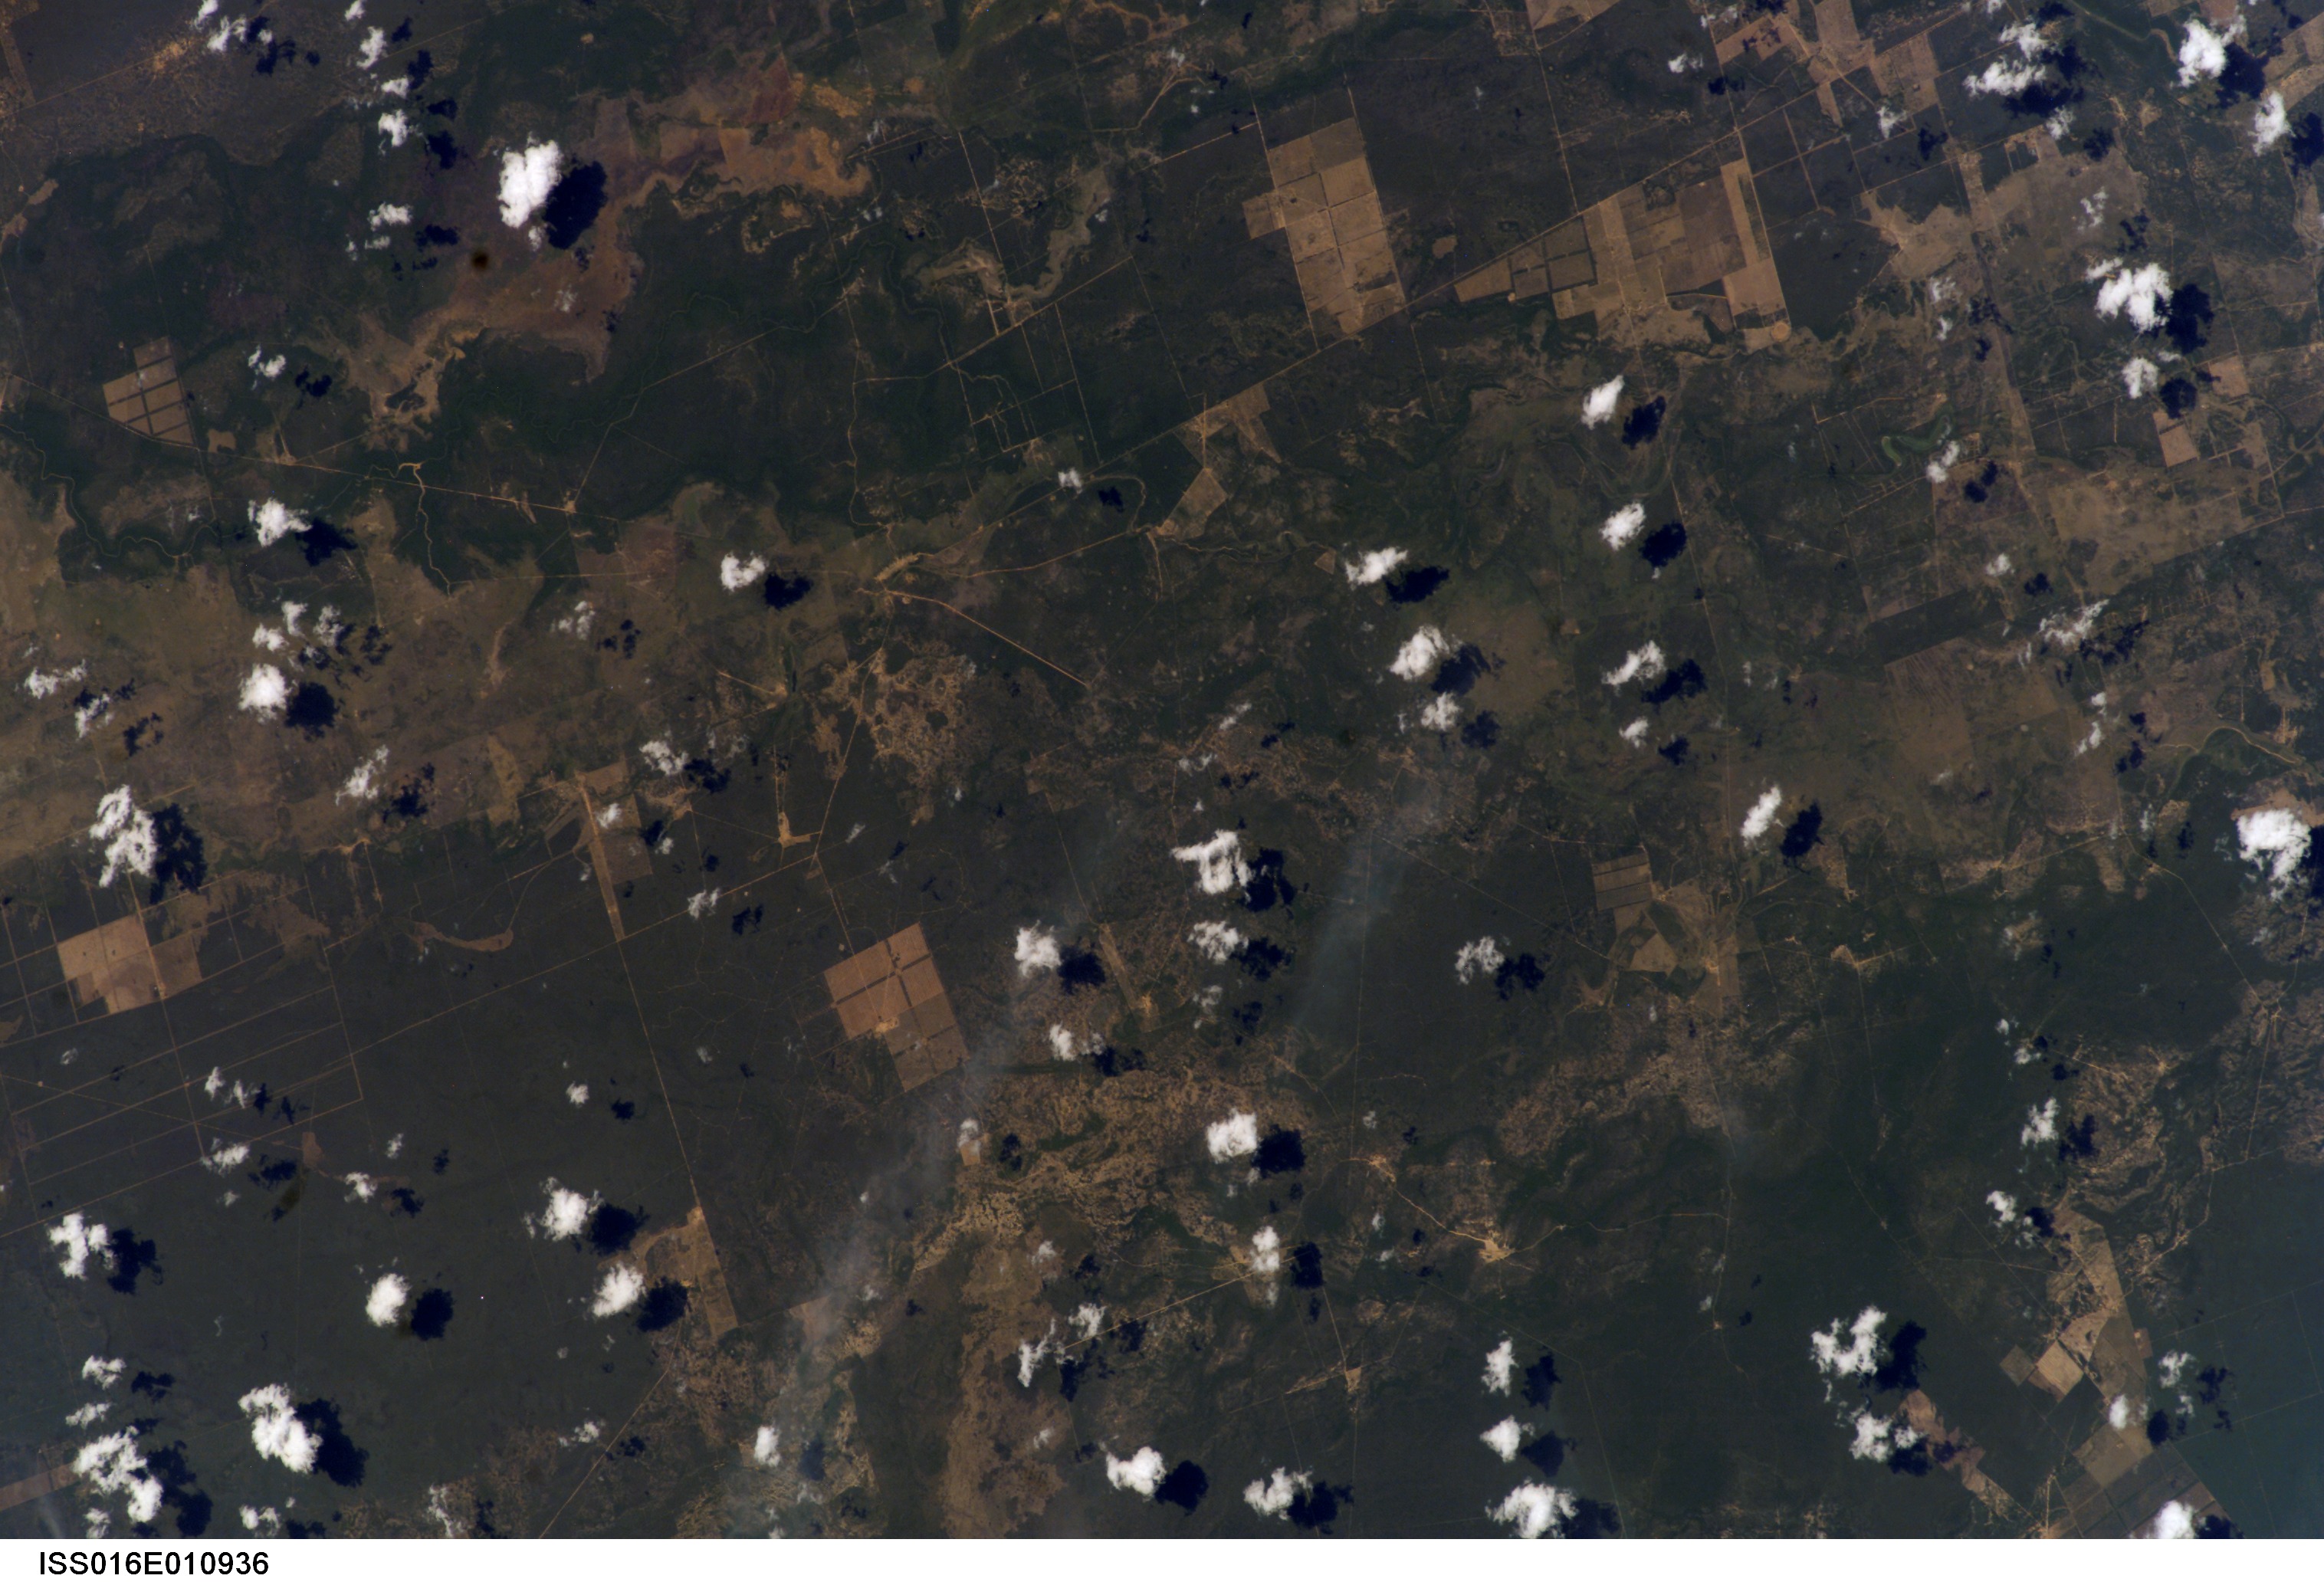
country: PARAGUAY
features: PLICOMAYO R. SWAMPS, AGR.
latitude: -23.5
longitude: -60.5
